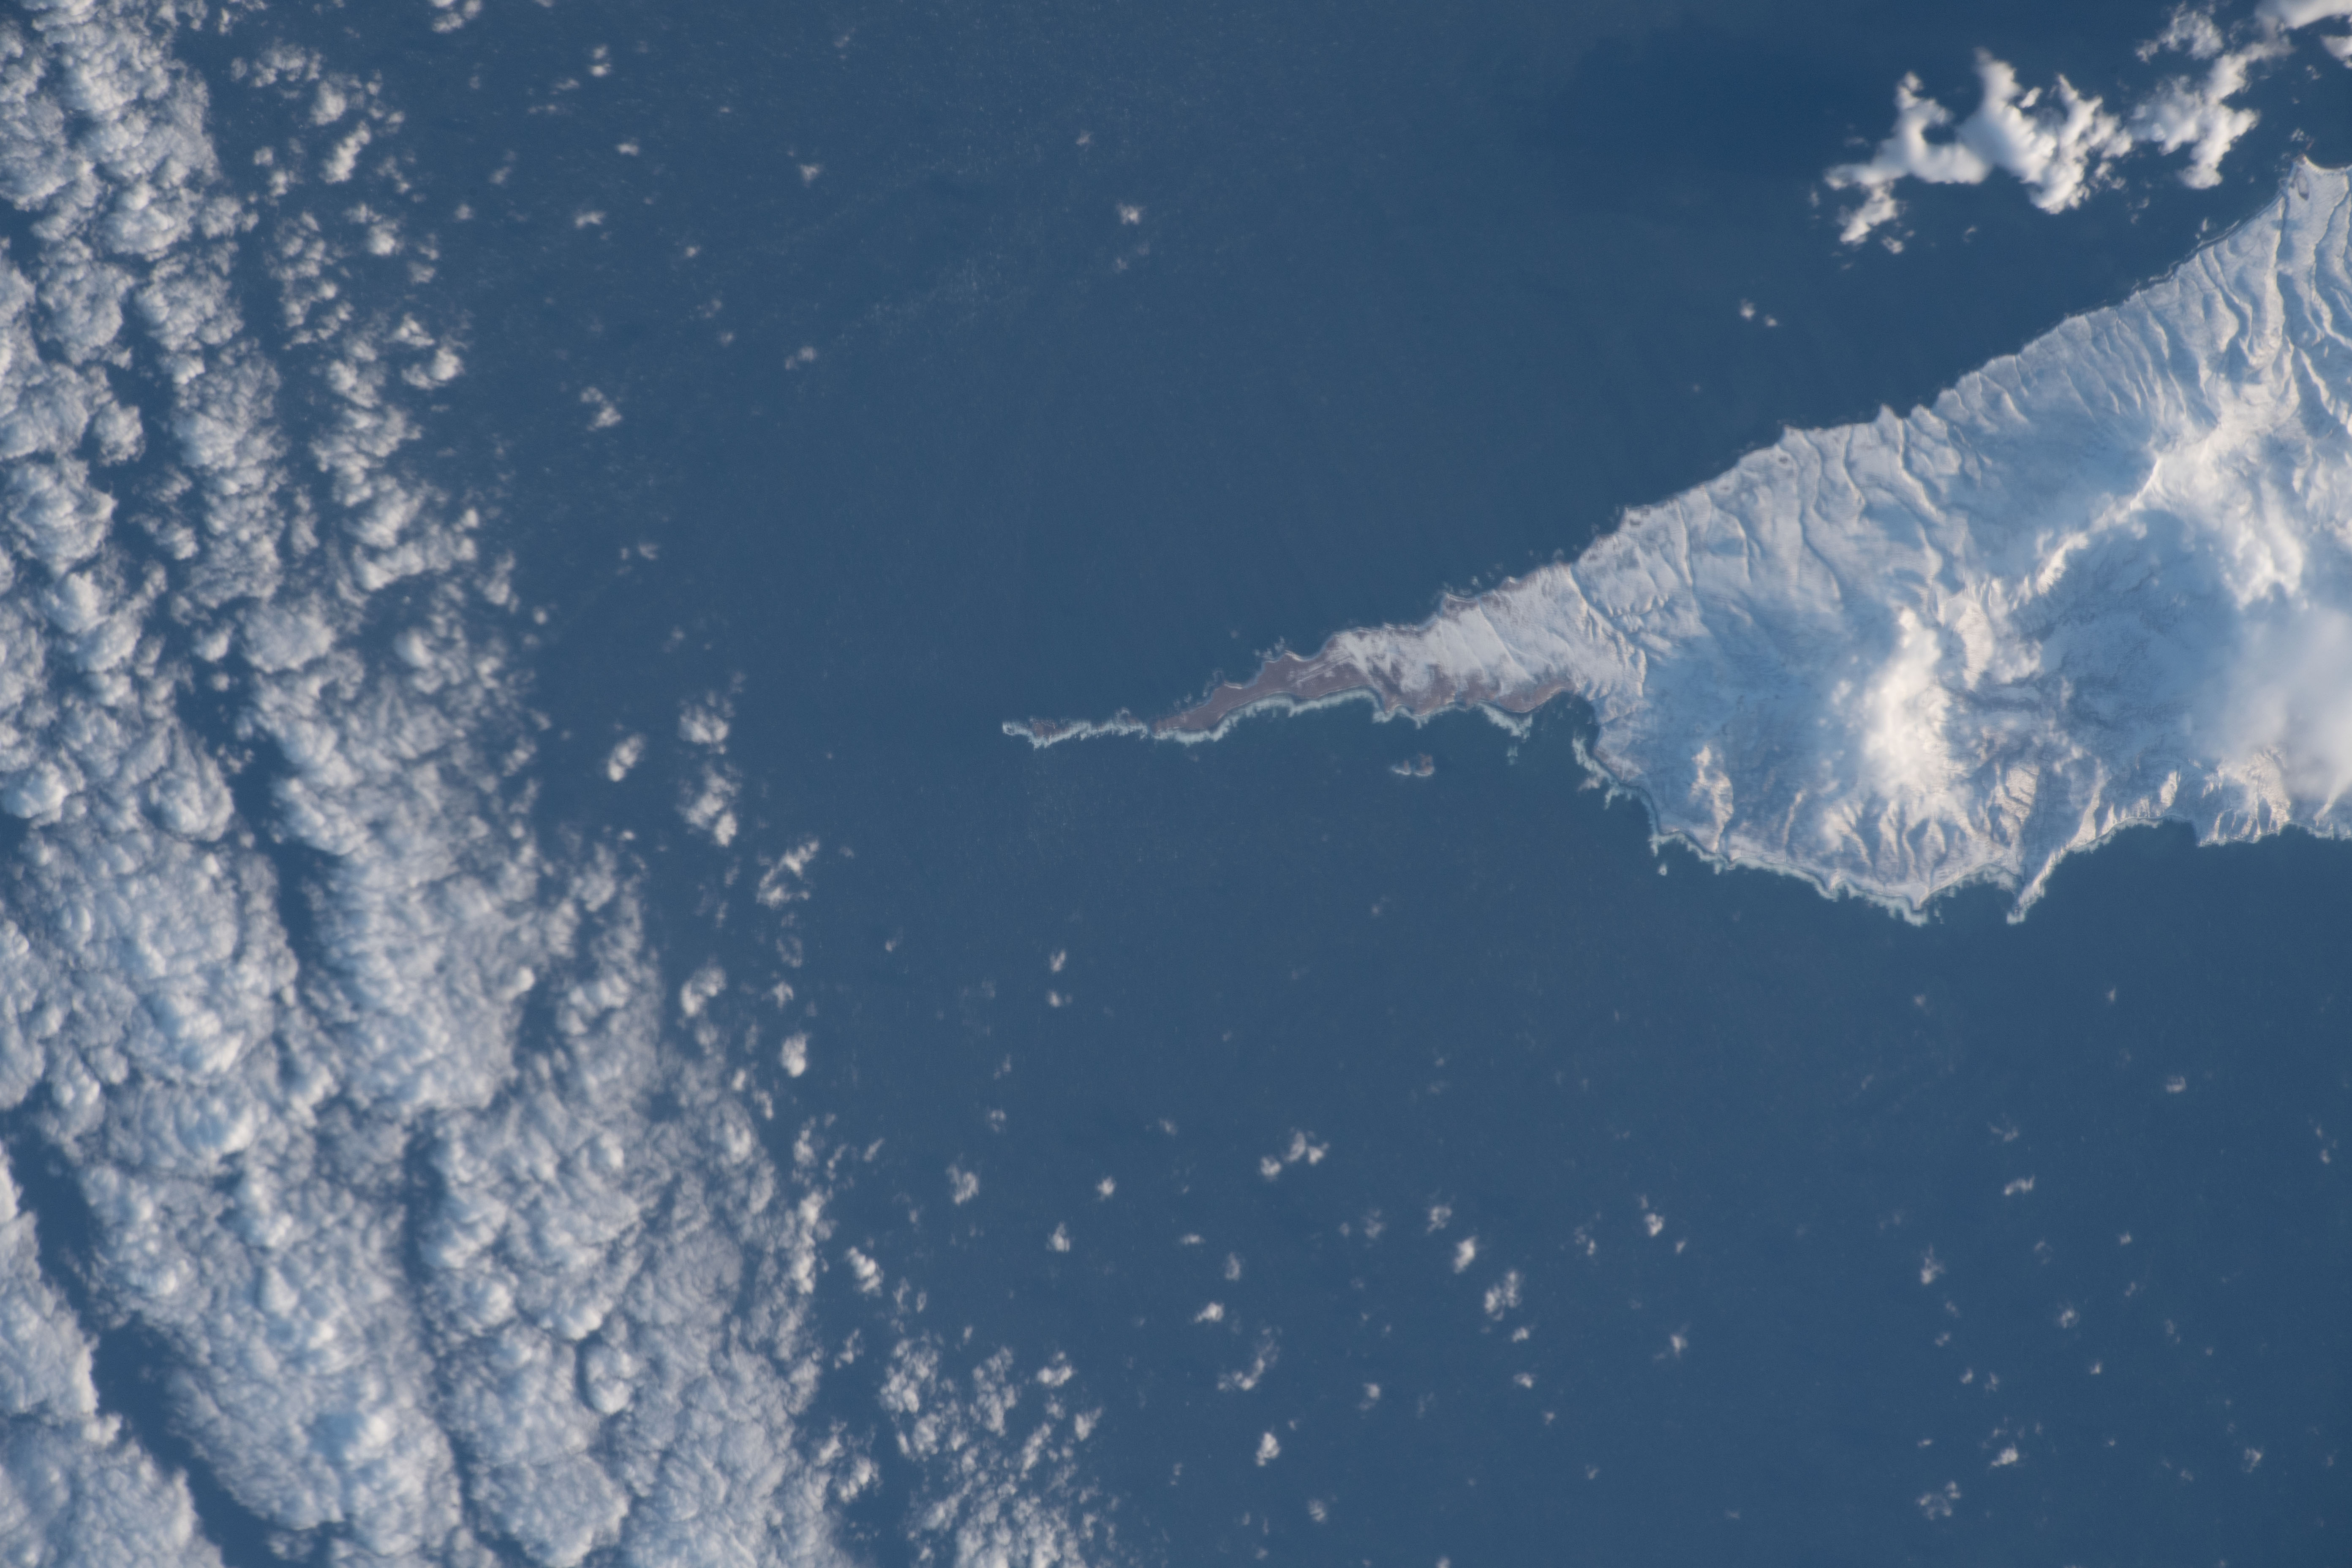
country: RUSSIAN FEDERATION
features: URUP ISLAND
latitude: 46.2
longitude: 150.5
